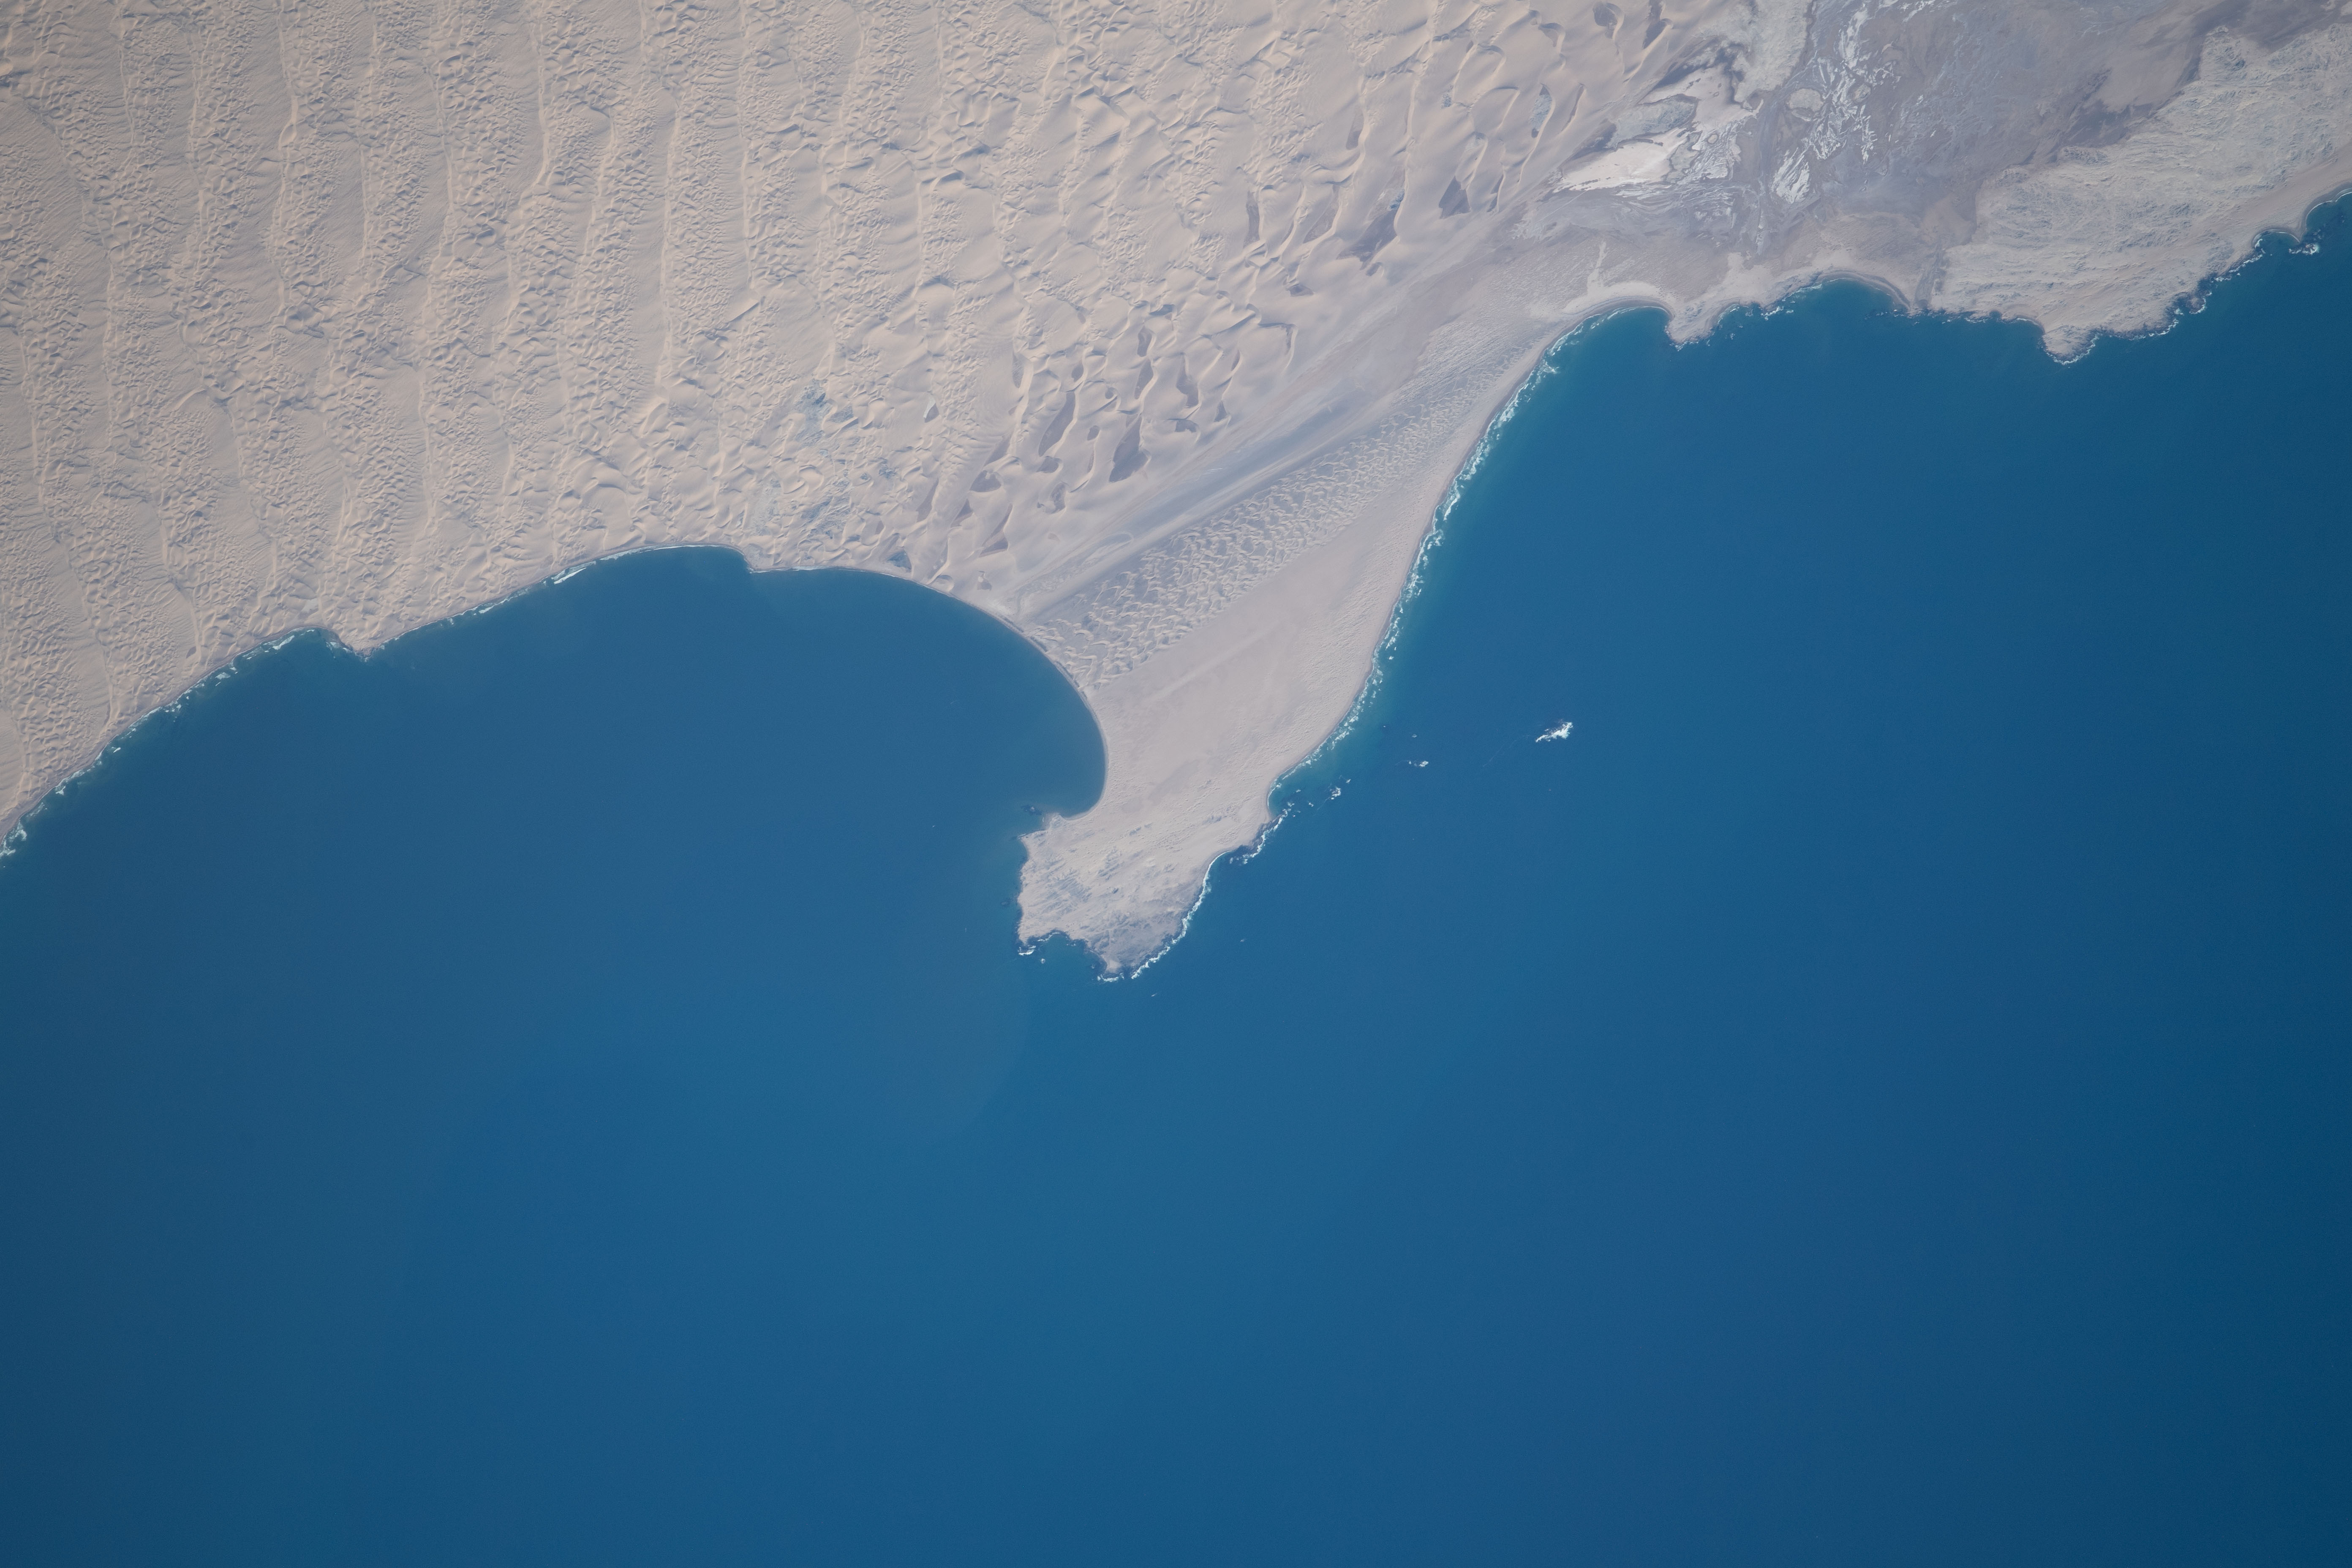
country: NAMIBIA
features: NAMIB DESERT, HOTTENTOTS PUNT
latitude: -26.1
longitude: 14.9
